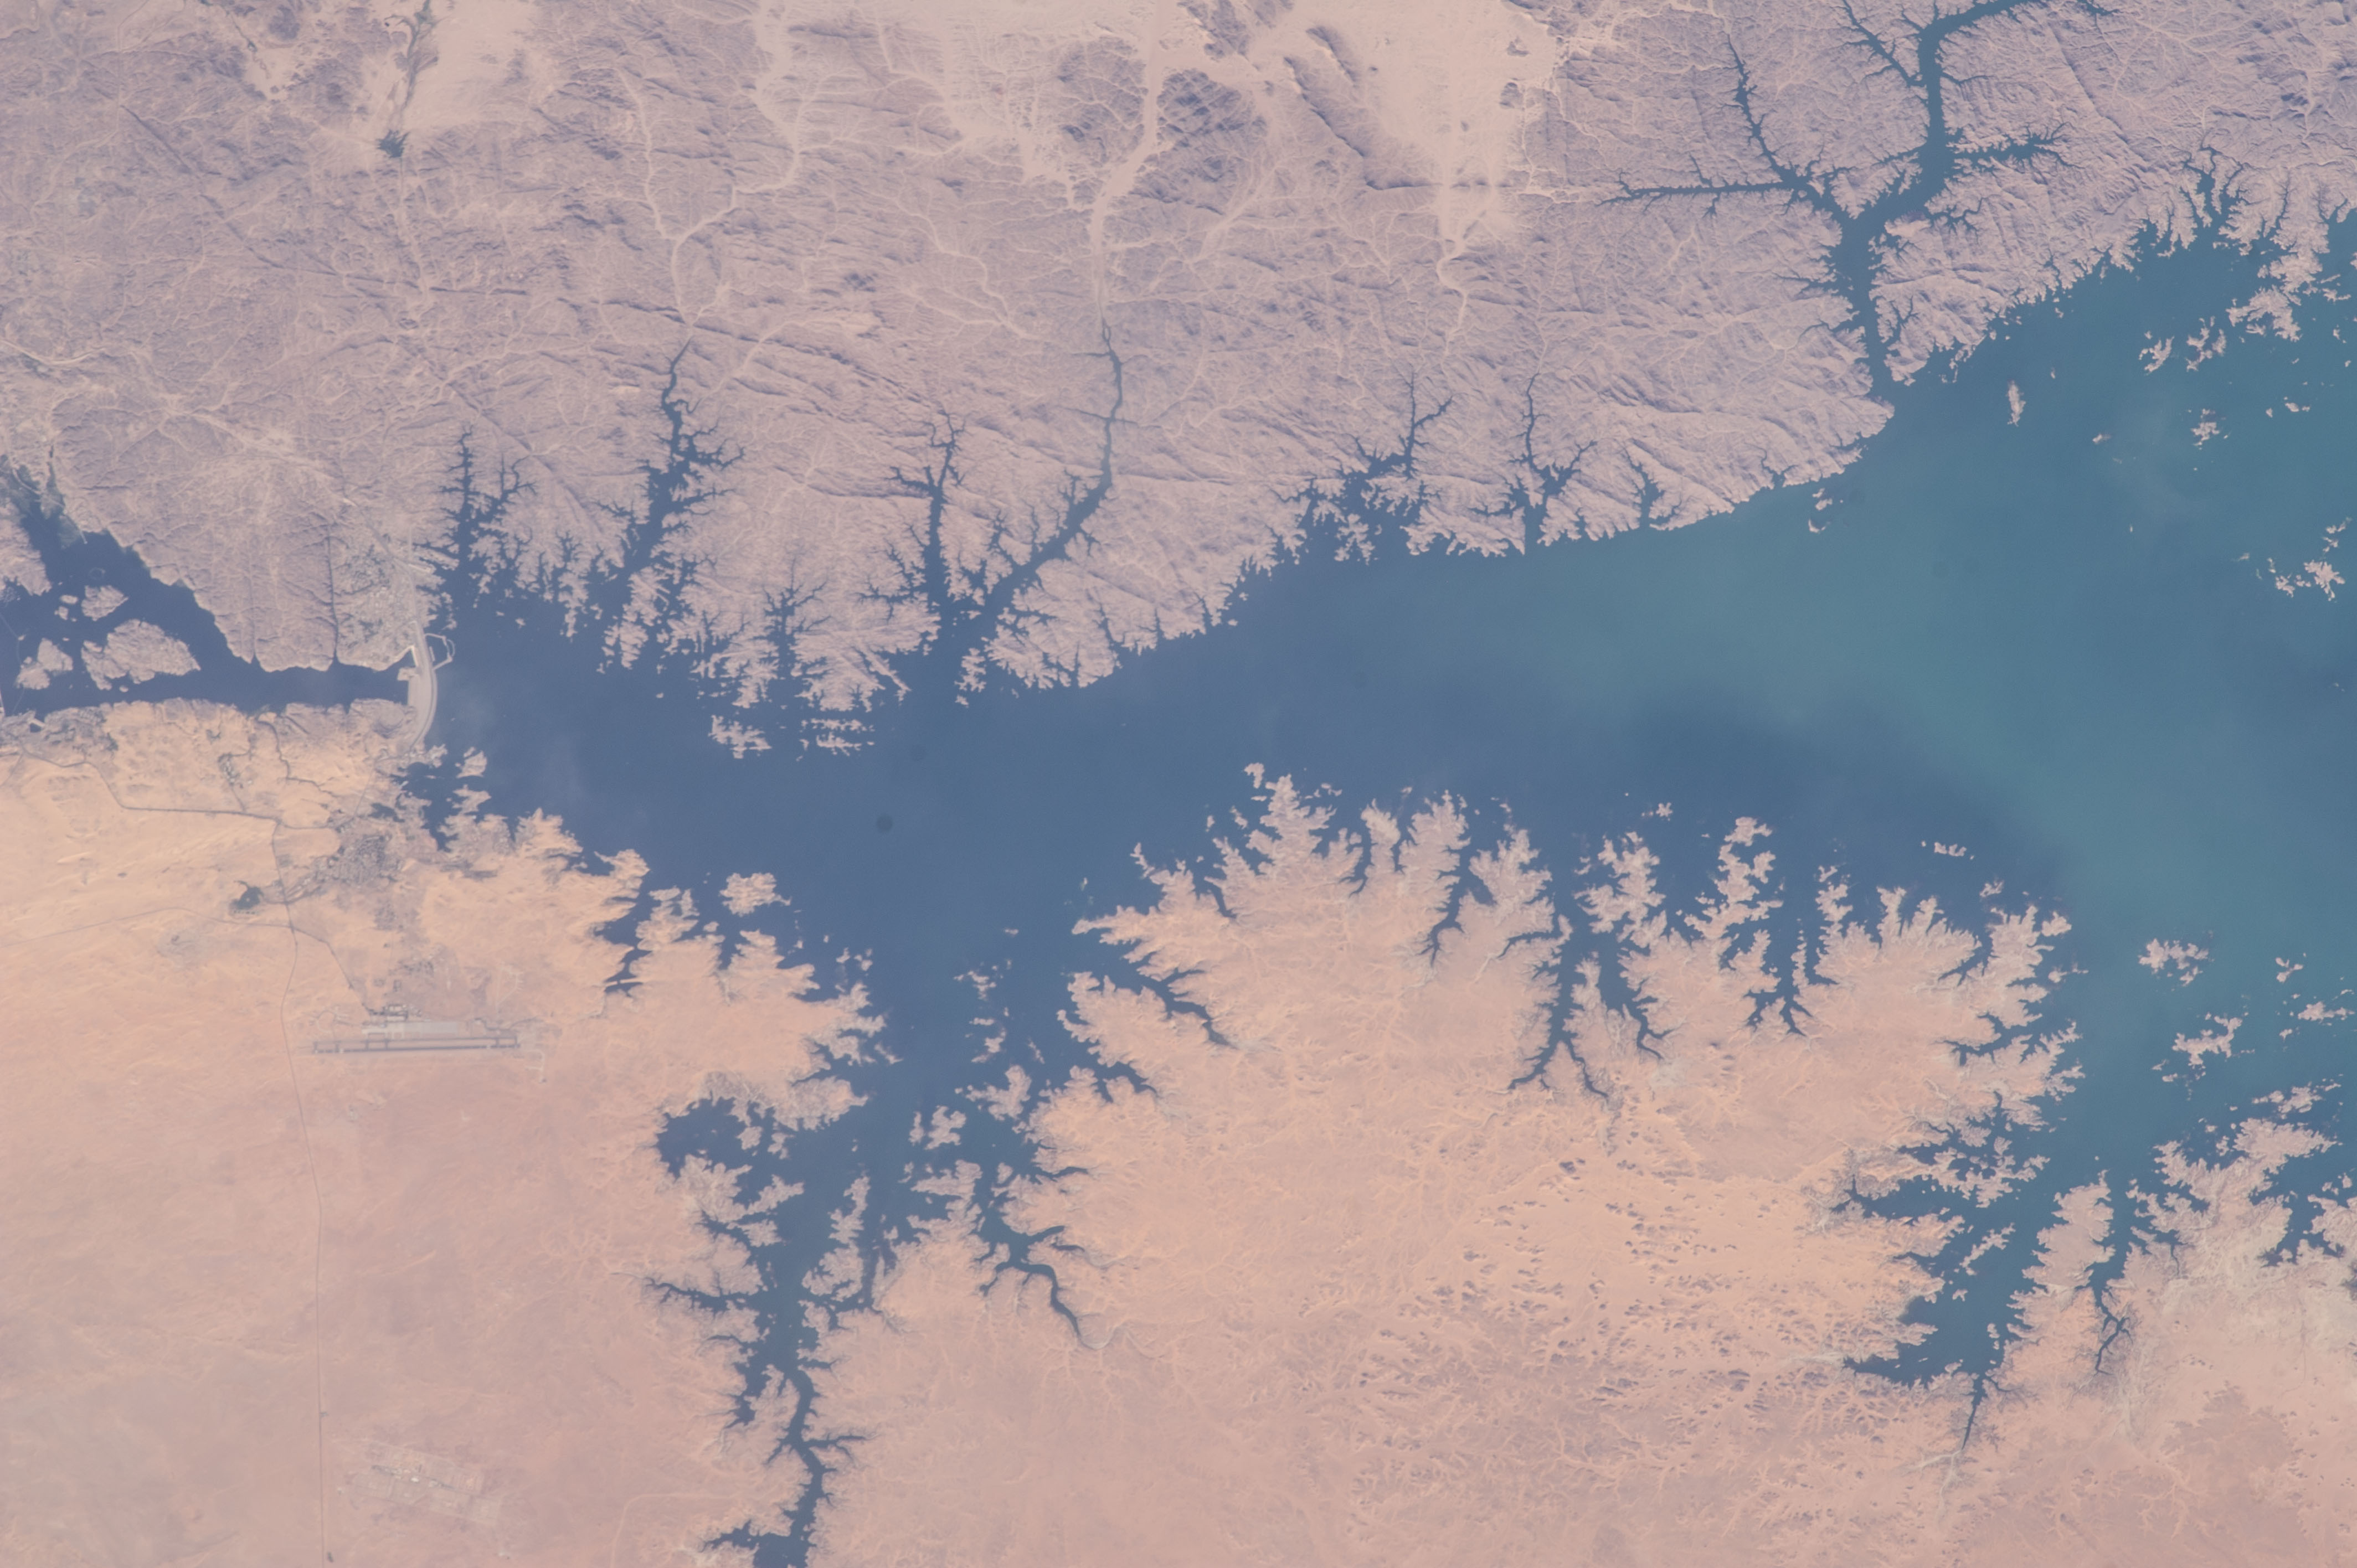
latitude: 23.9
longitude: 32.9
